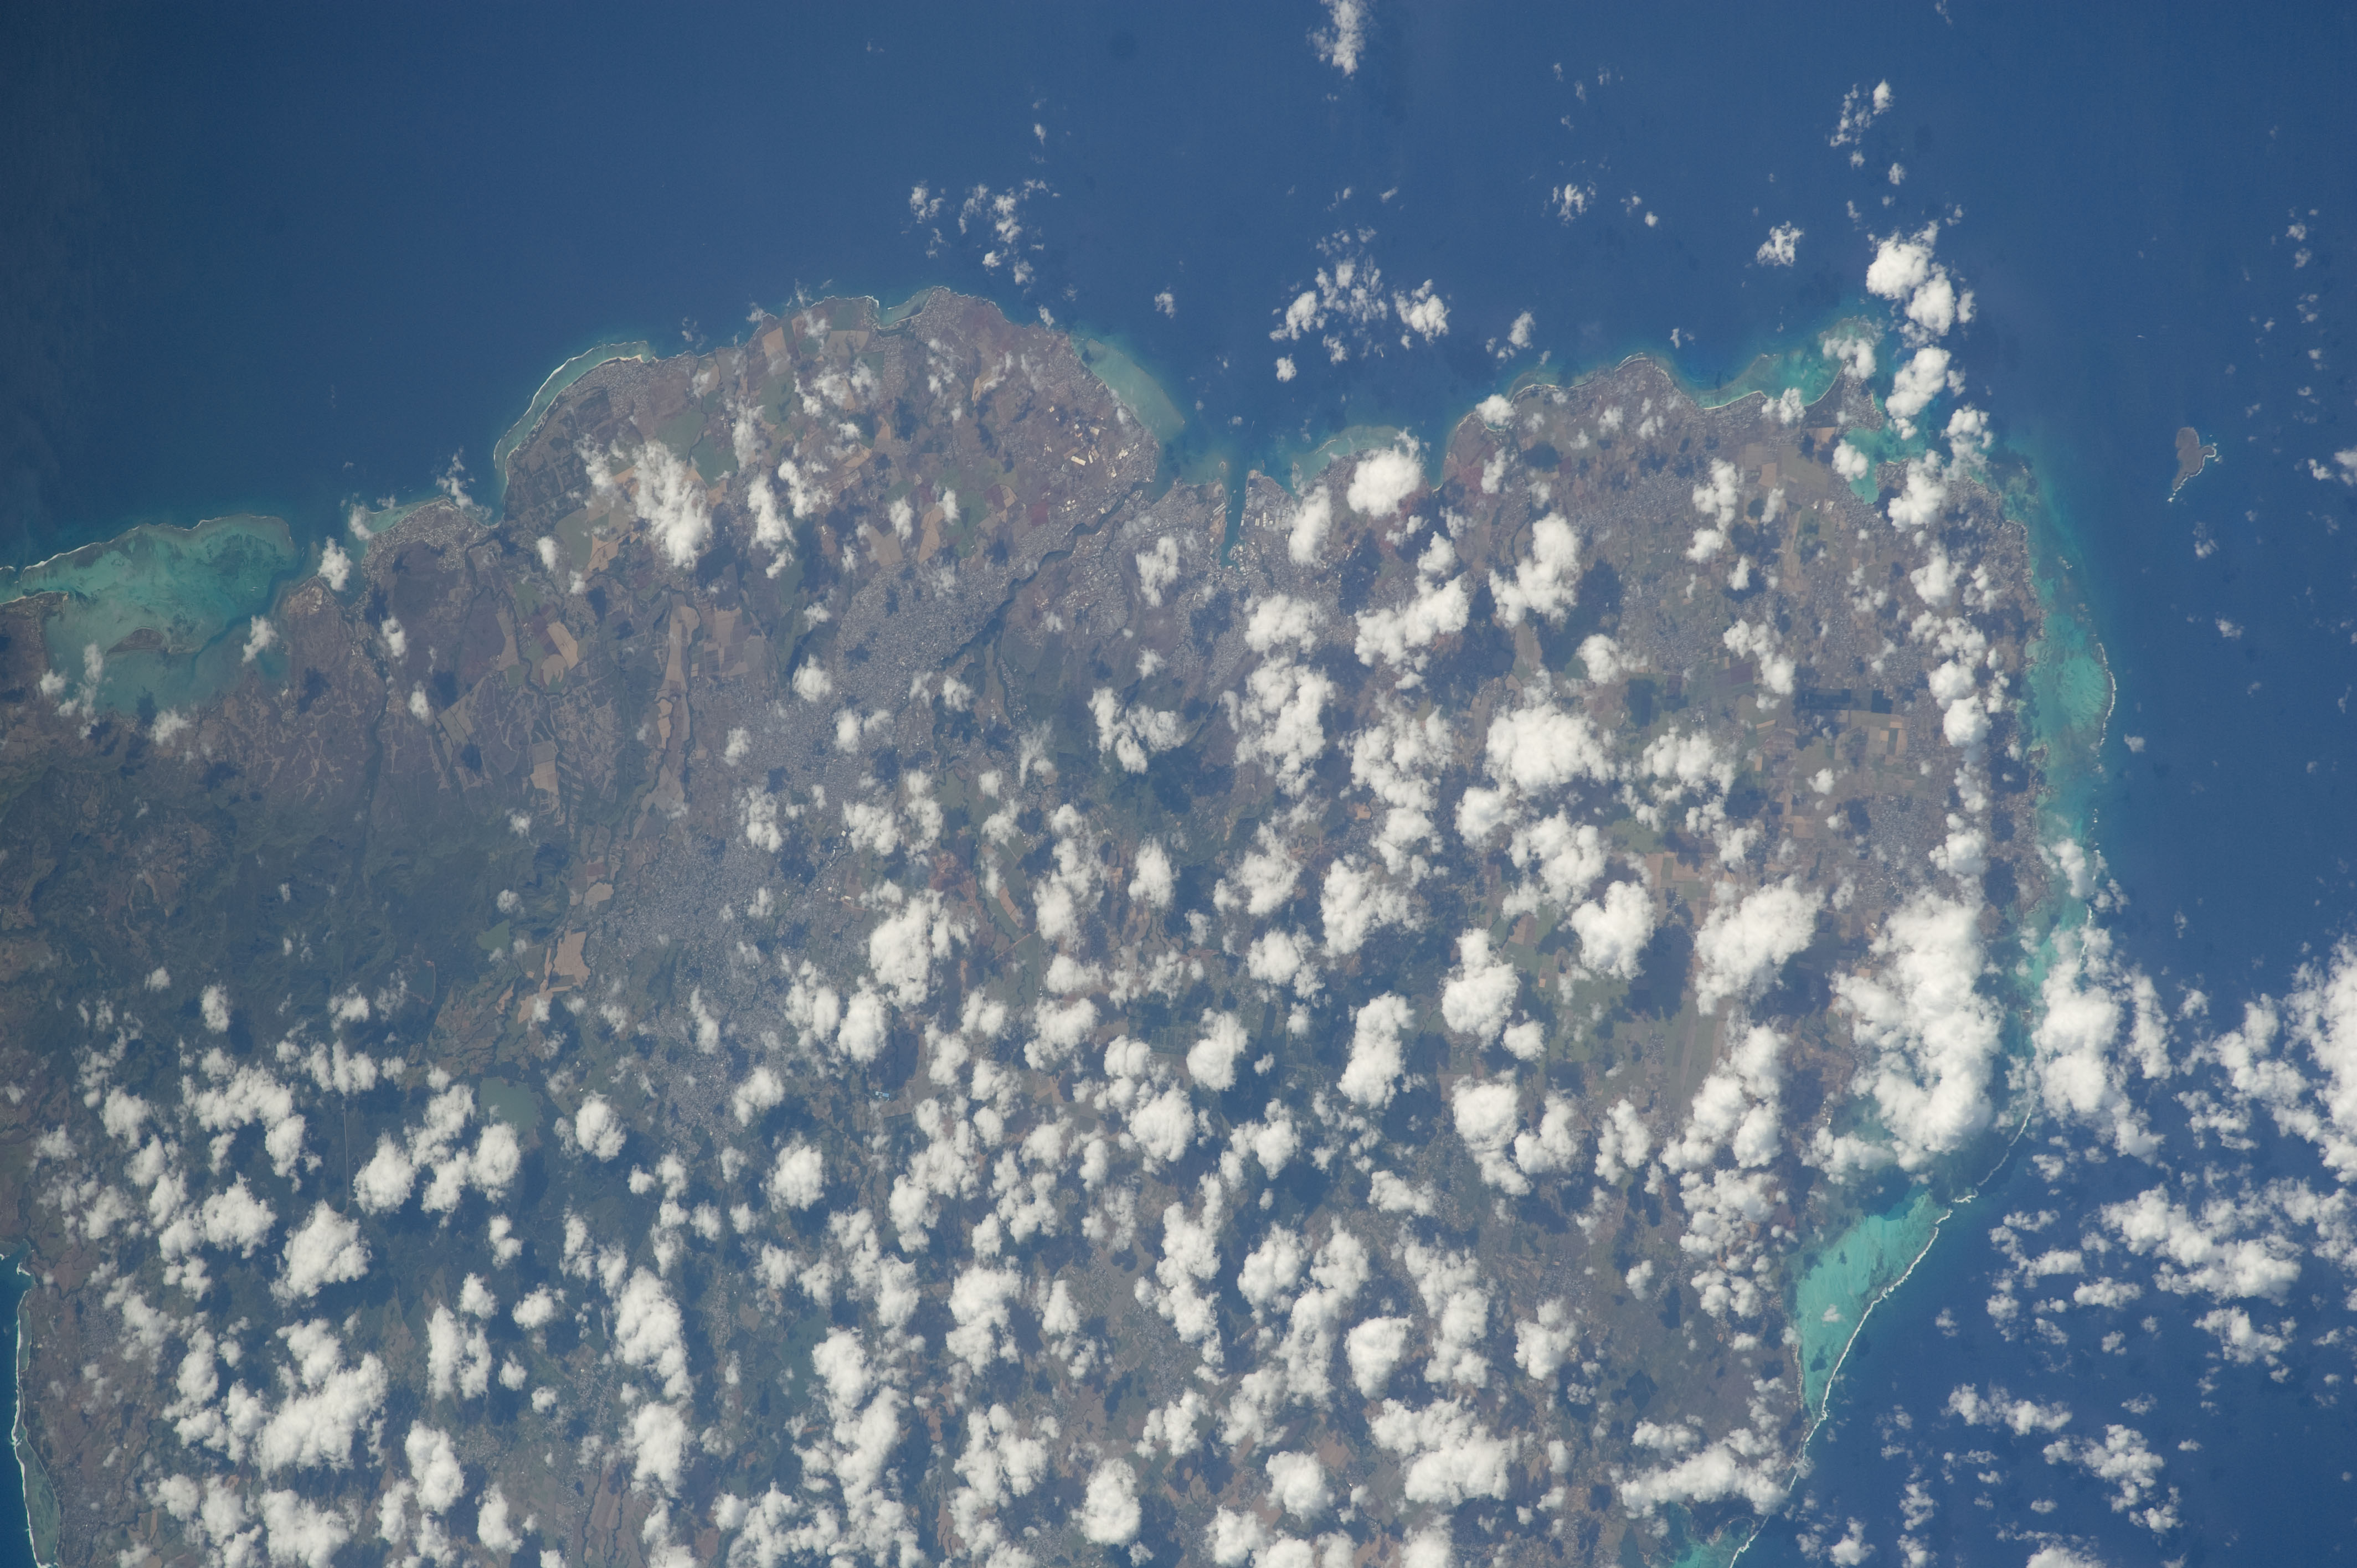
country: MAURITIUS
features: INDIAN O., AGR., REEFS, MAURITIUS, PORT LOUIS, BEAU BASSIN
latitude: -20.2
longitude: 57.6
